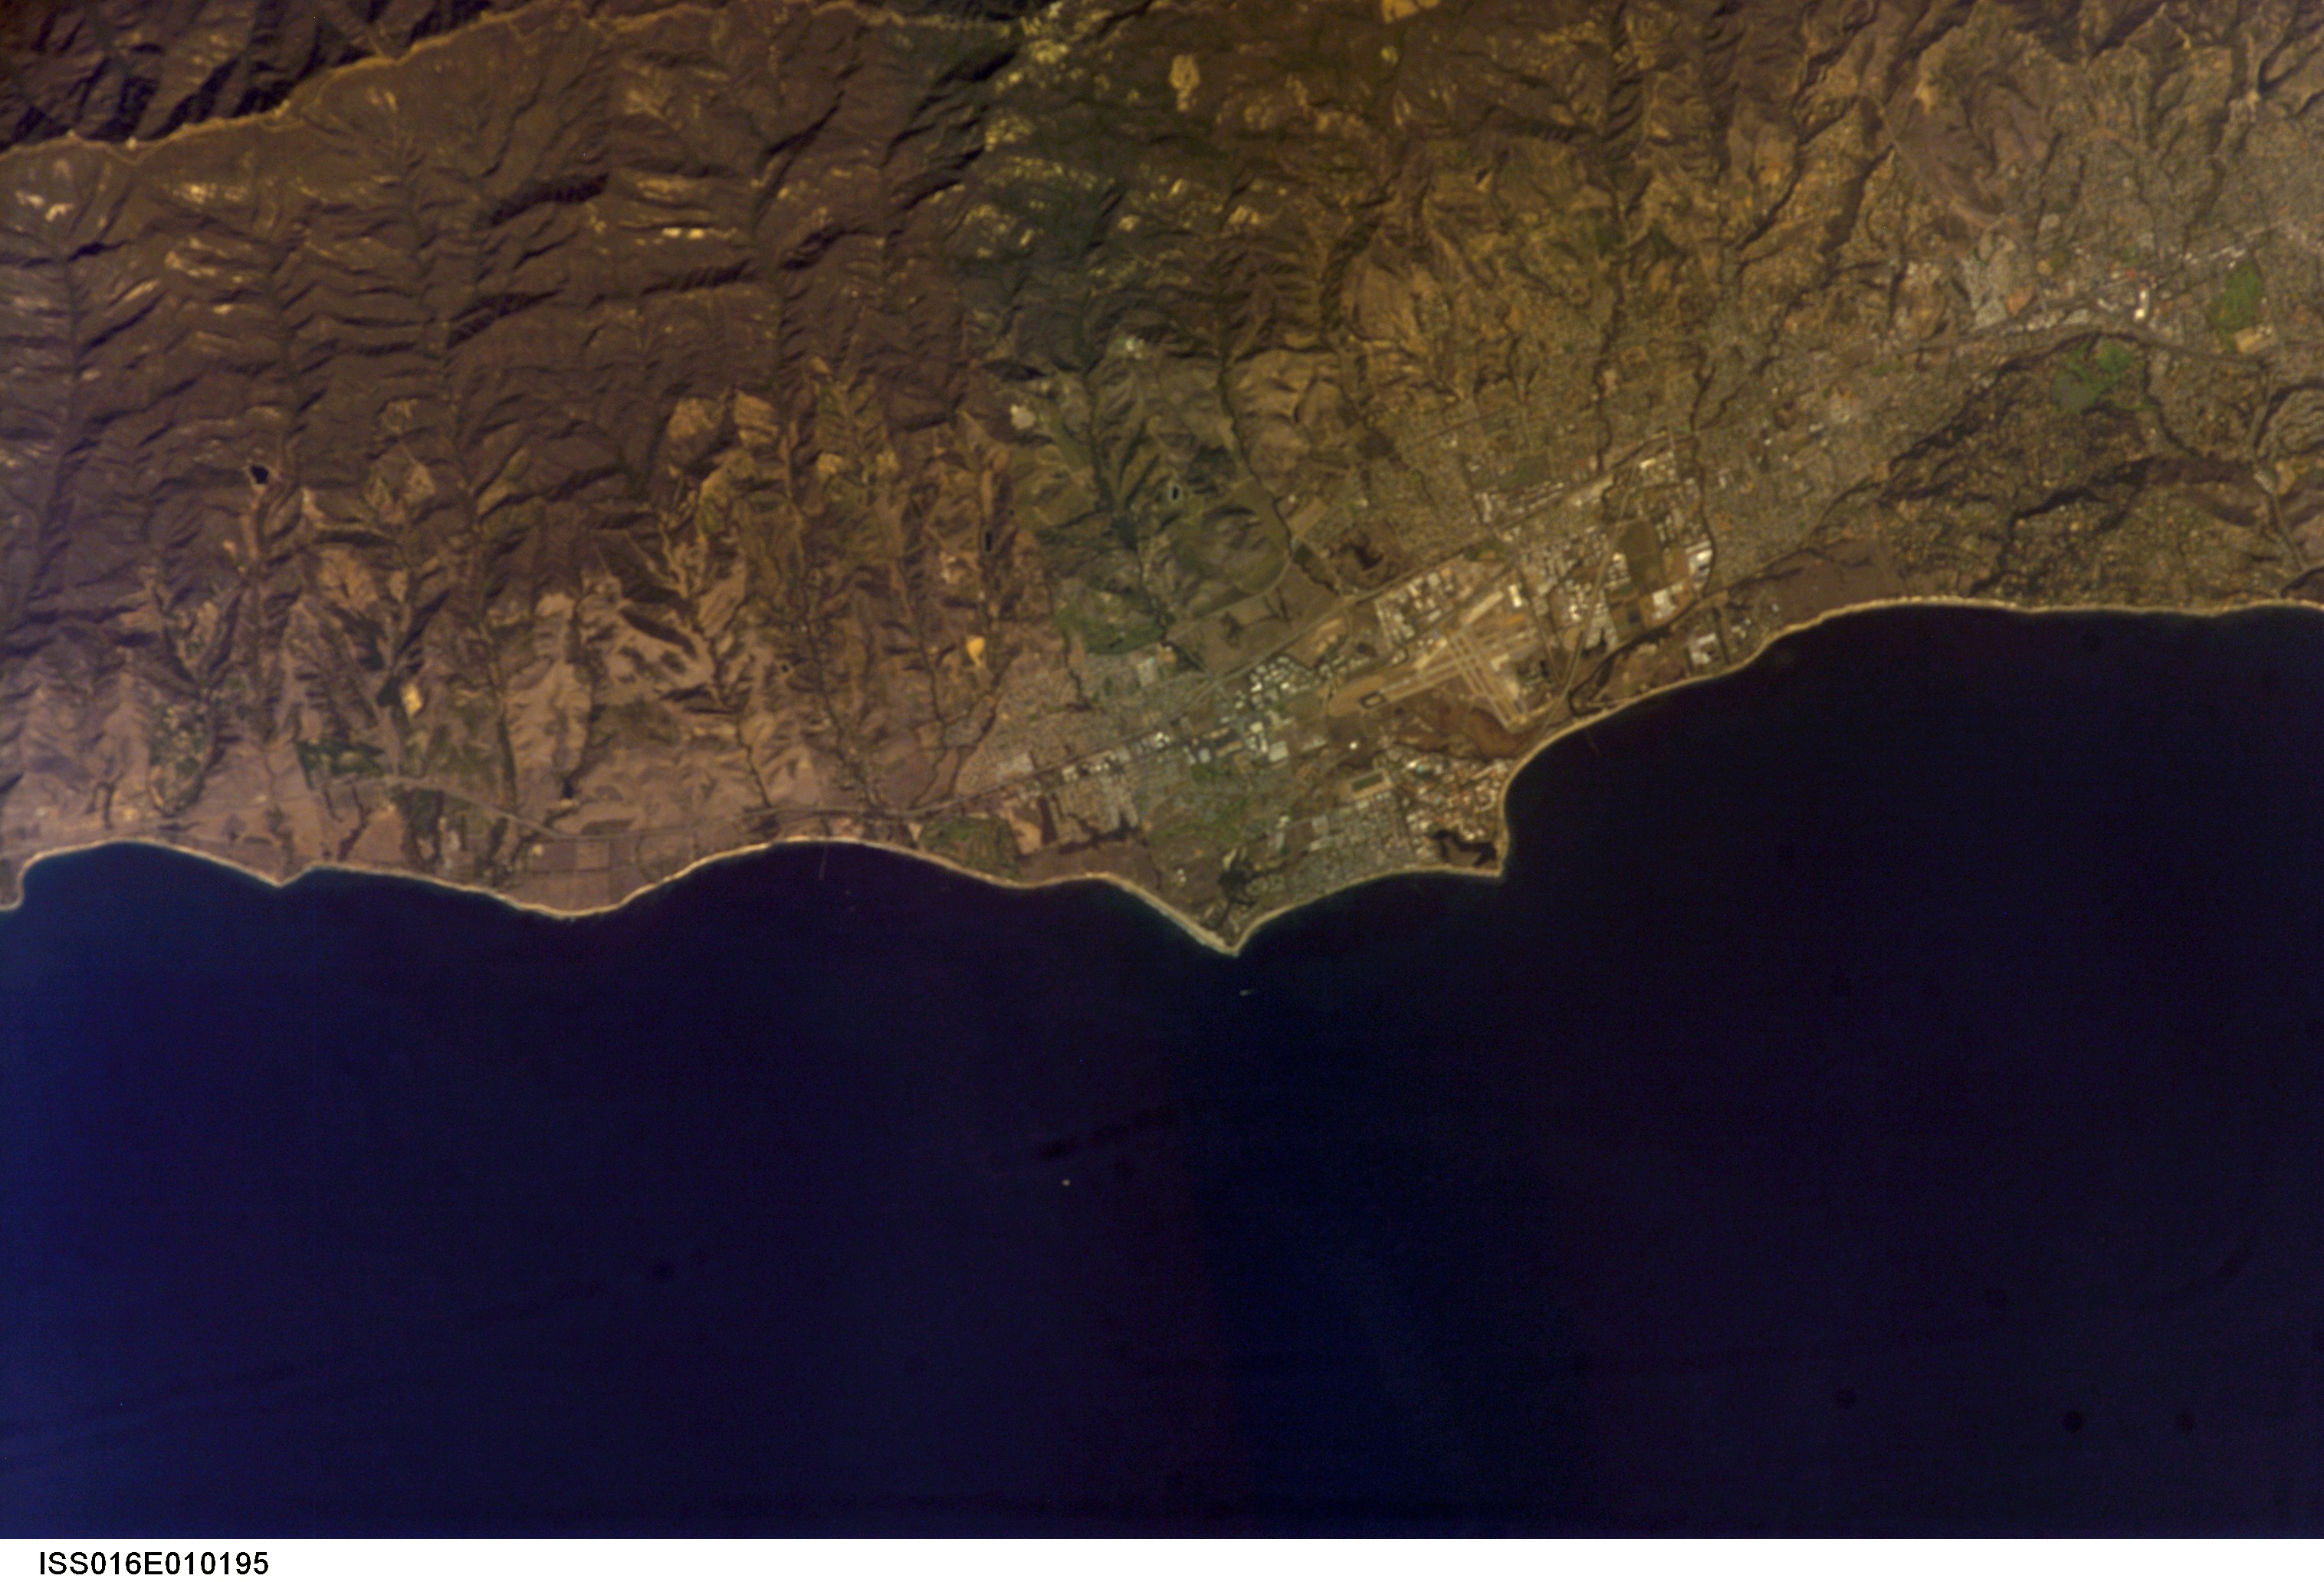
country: USA-CALIFORNIA
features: ISLA VISTA,SANTA BARBARA AIRPORT,GOLETA
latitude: 34.4
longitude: -119.9
